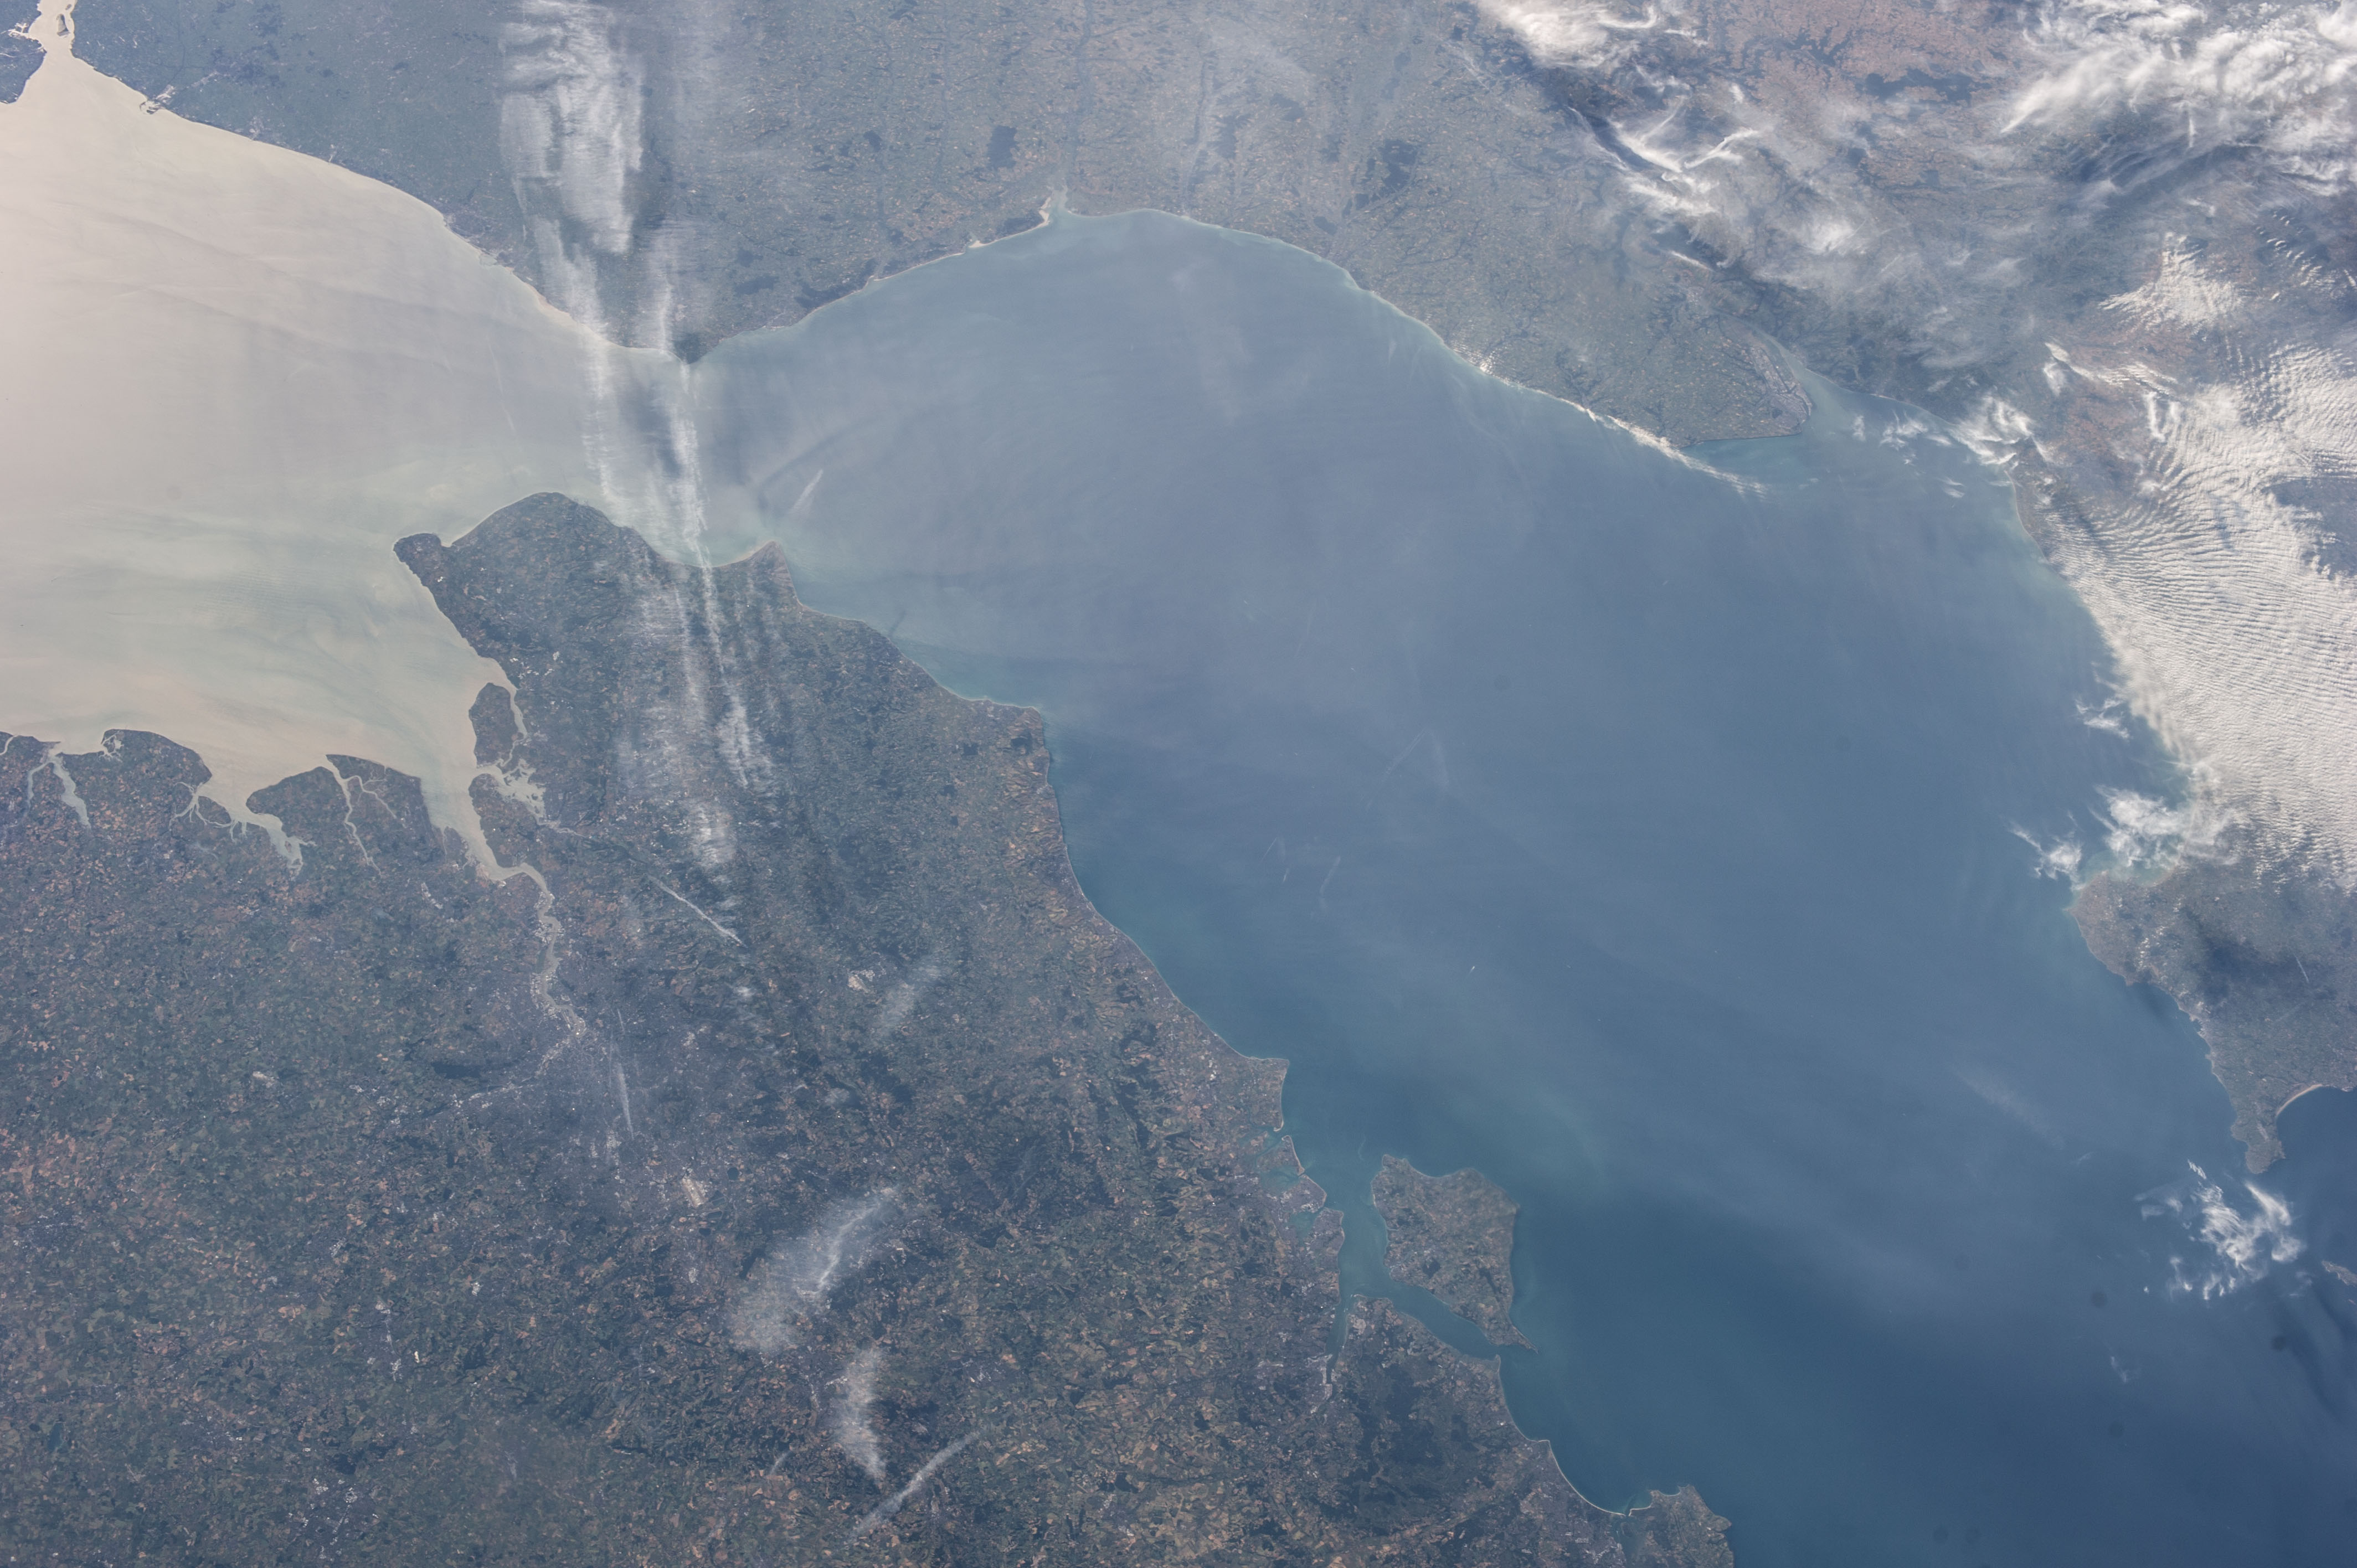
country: UK-ENGLAND
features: CHAN.
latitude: 50.5
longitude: -0.5
